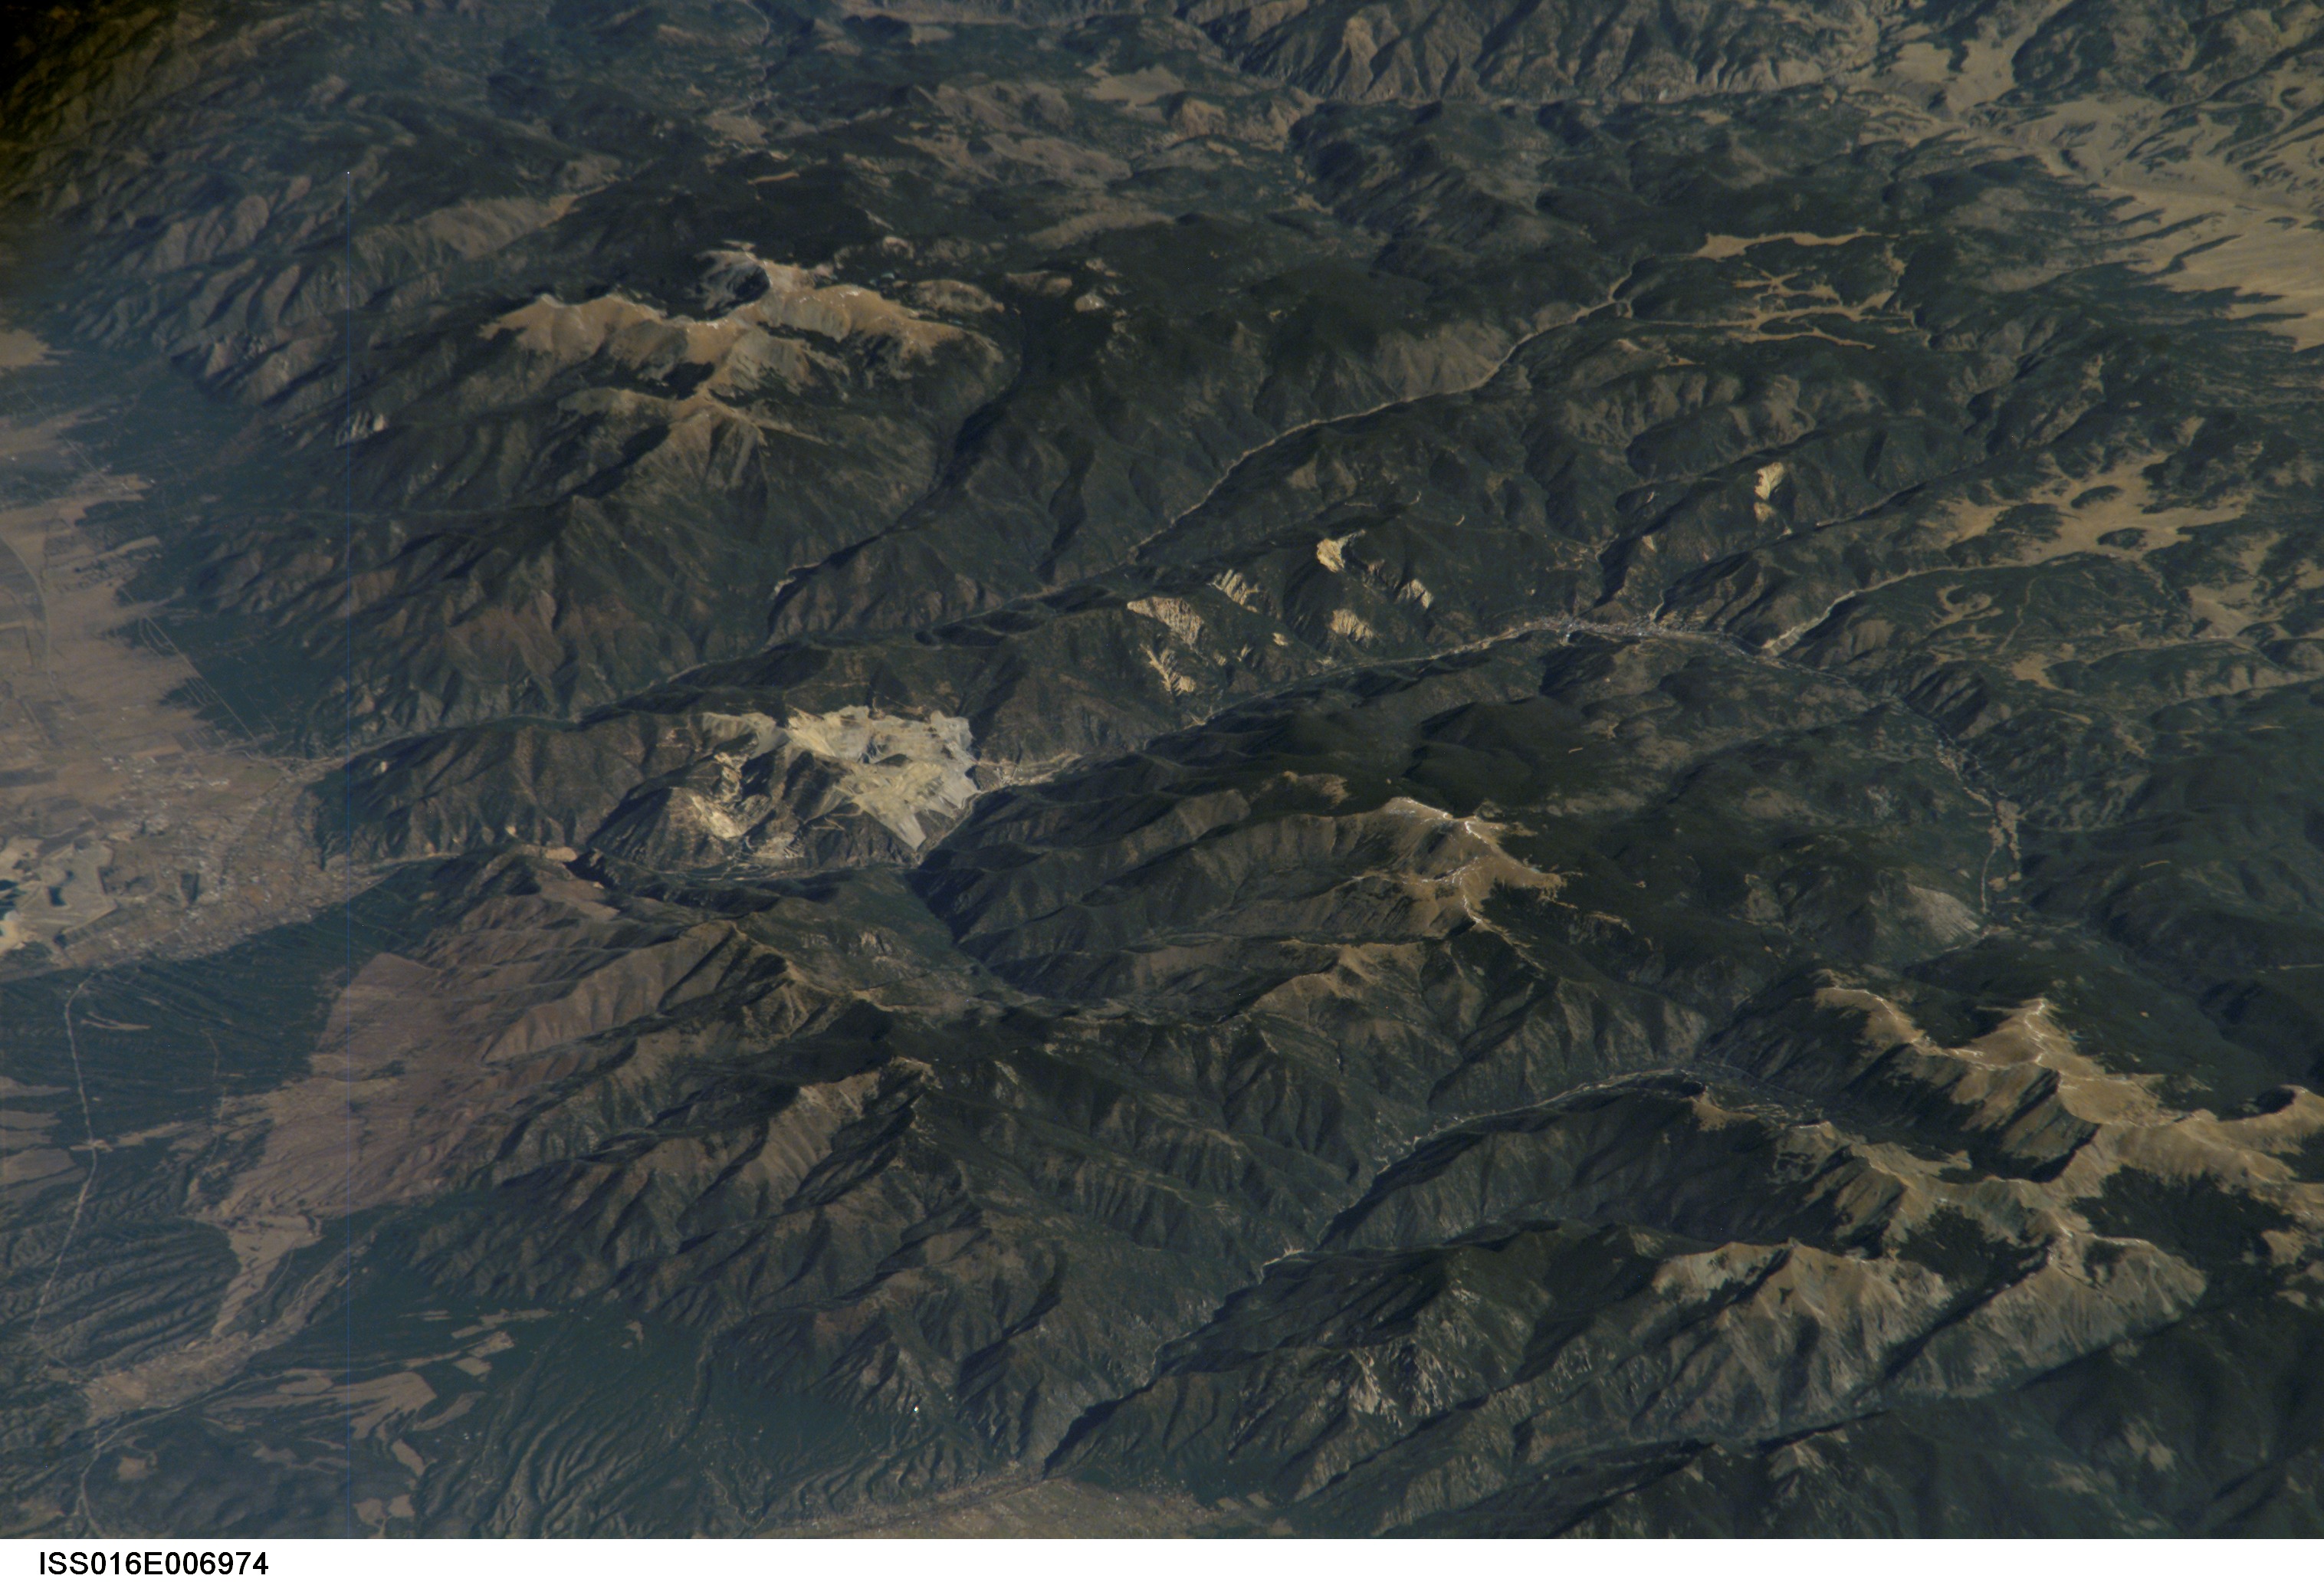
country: USA-NEW MEXICO
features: TAOS MTS., QUESTA, STRIP MINE
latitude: 36.7
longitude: -105.5
